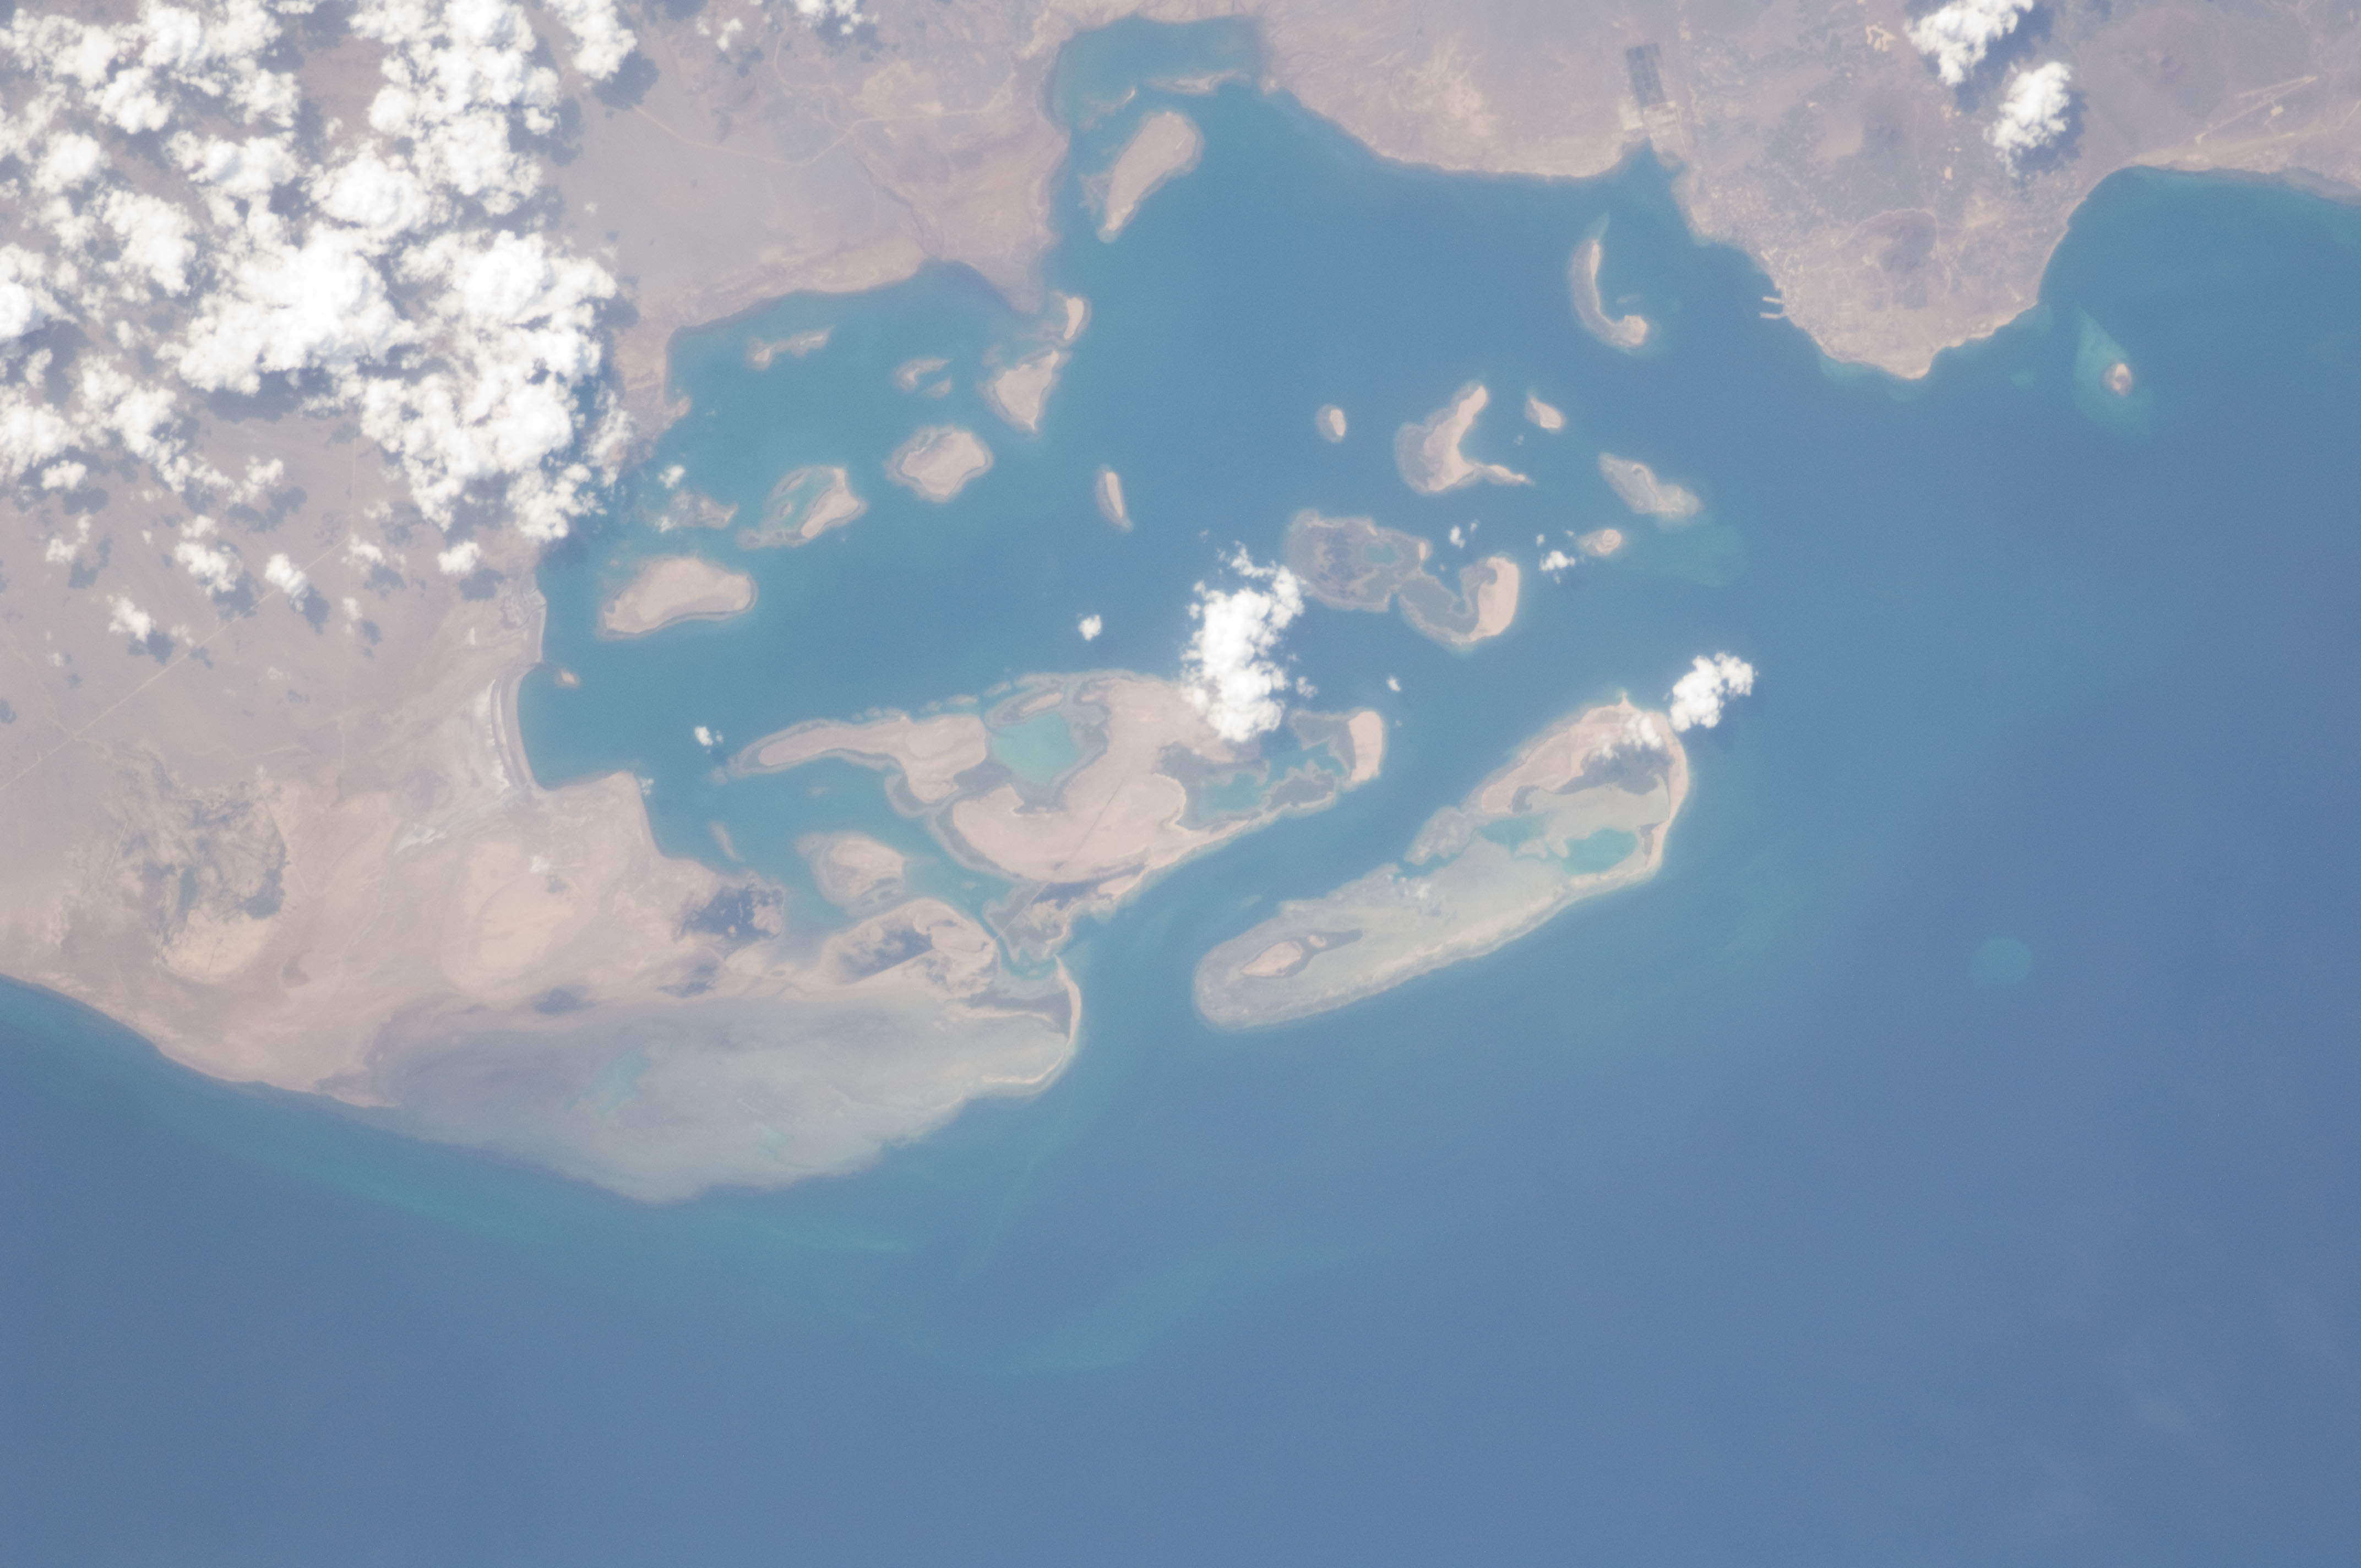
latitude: 13.0
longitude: 42.9
